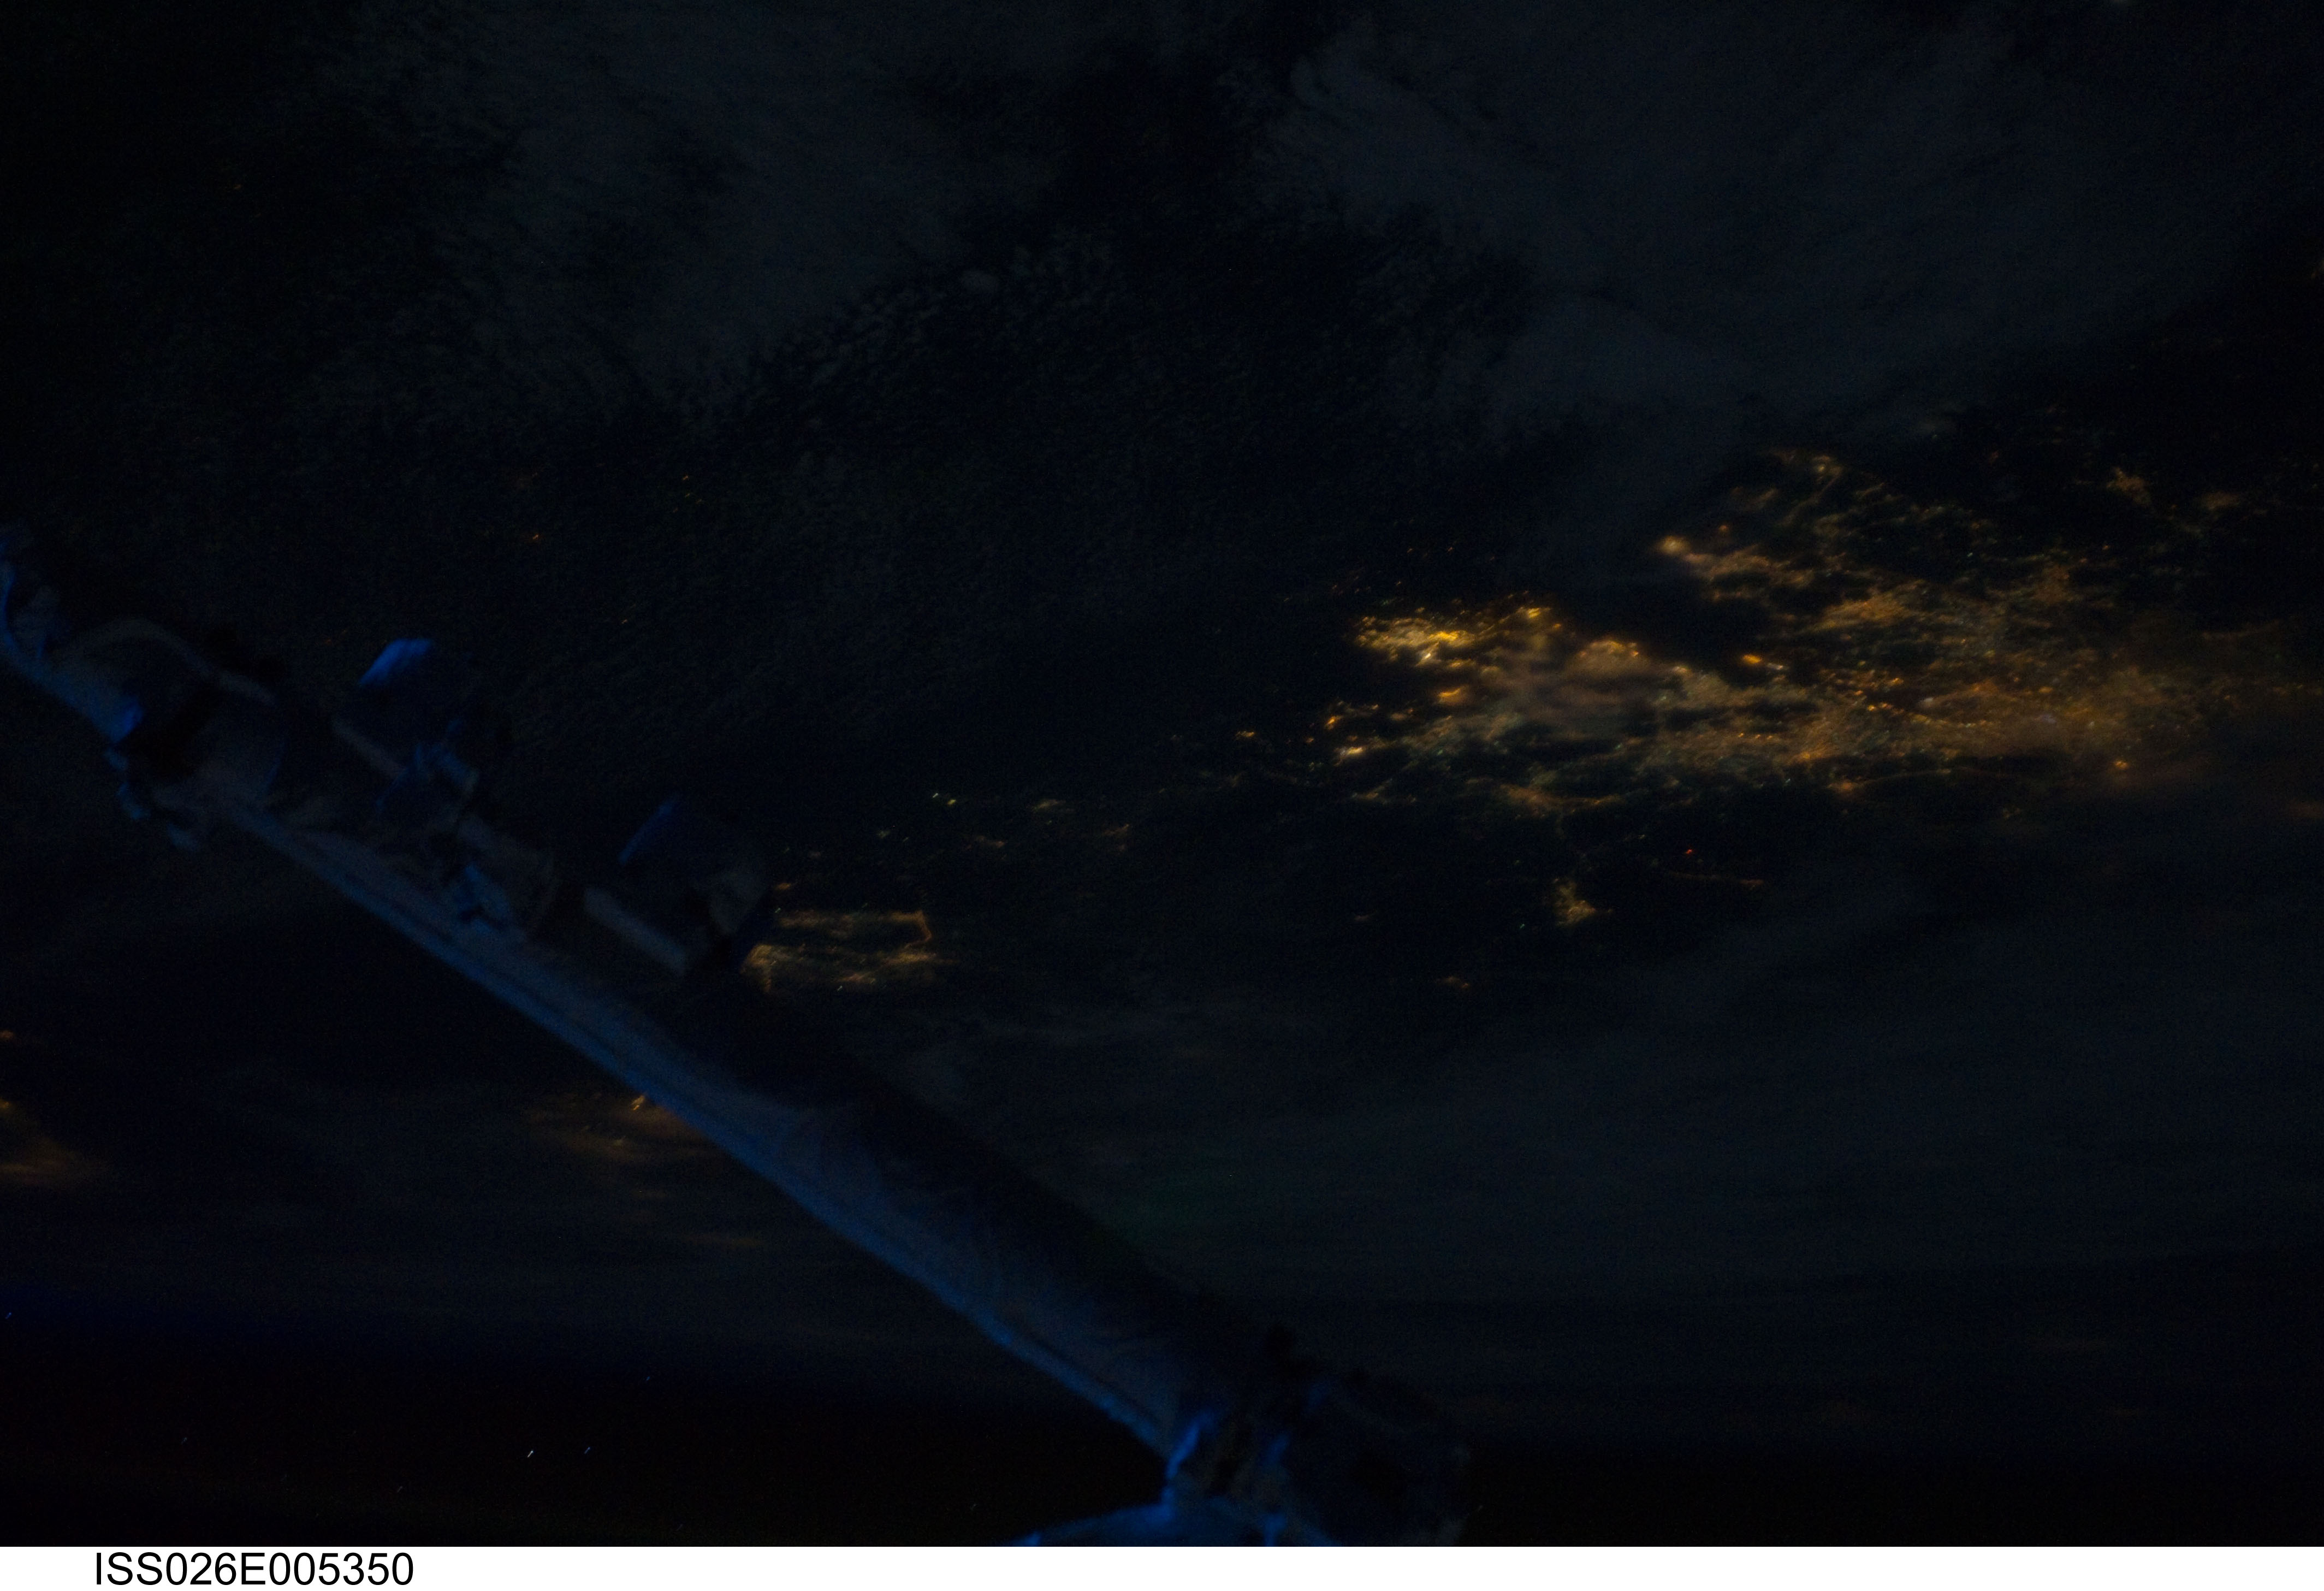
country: CHINA
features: PAN-GUANGZHOU-HONG KONG REGION AT NIGHT, ISS, SOFT
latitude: 22.5
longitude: 114.5
